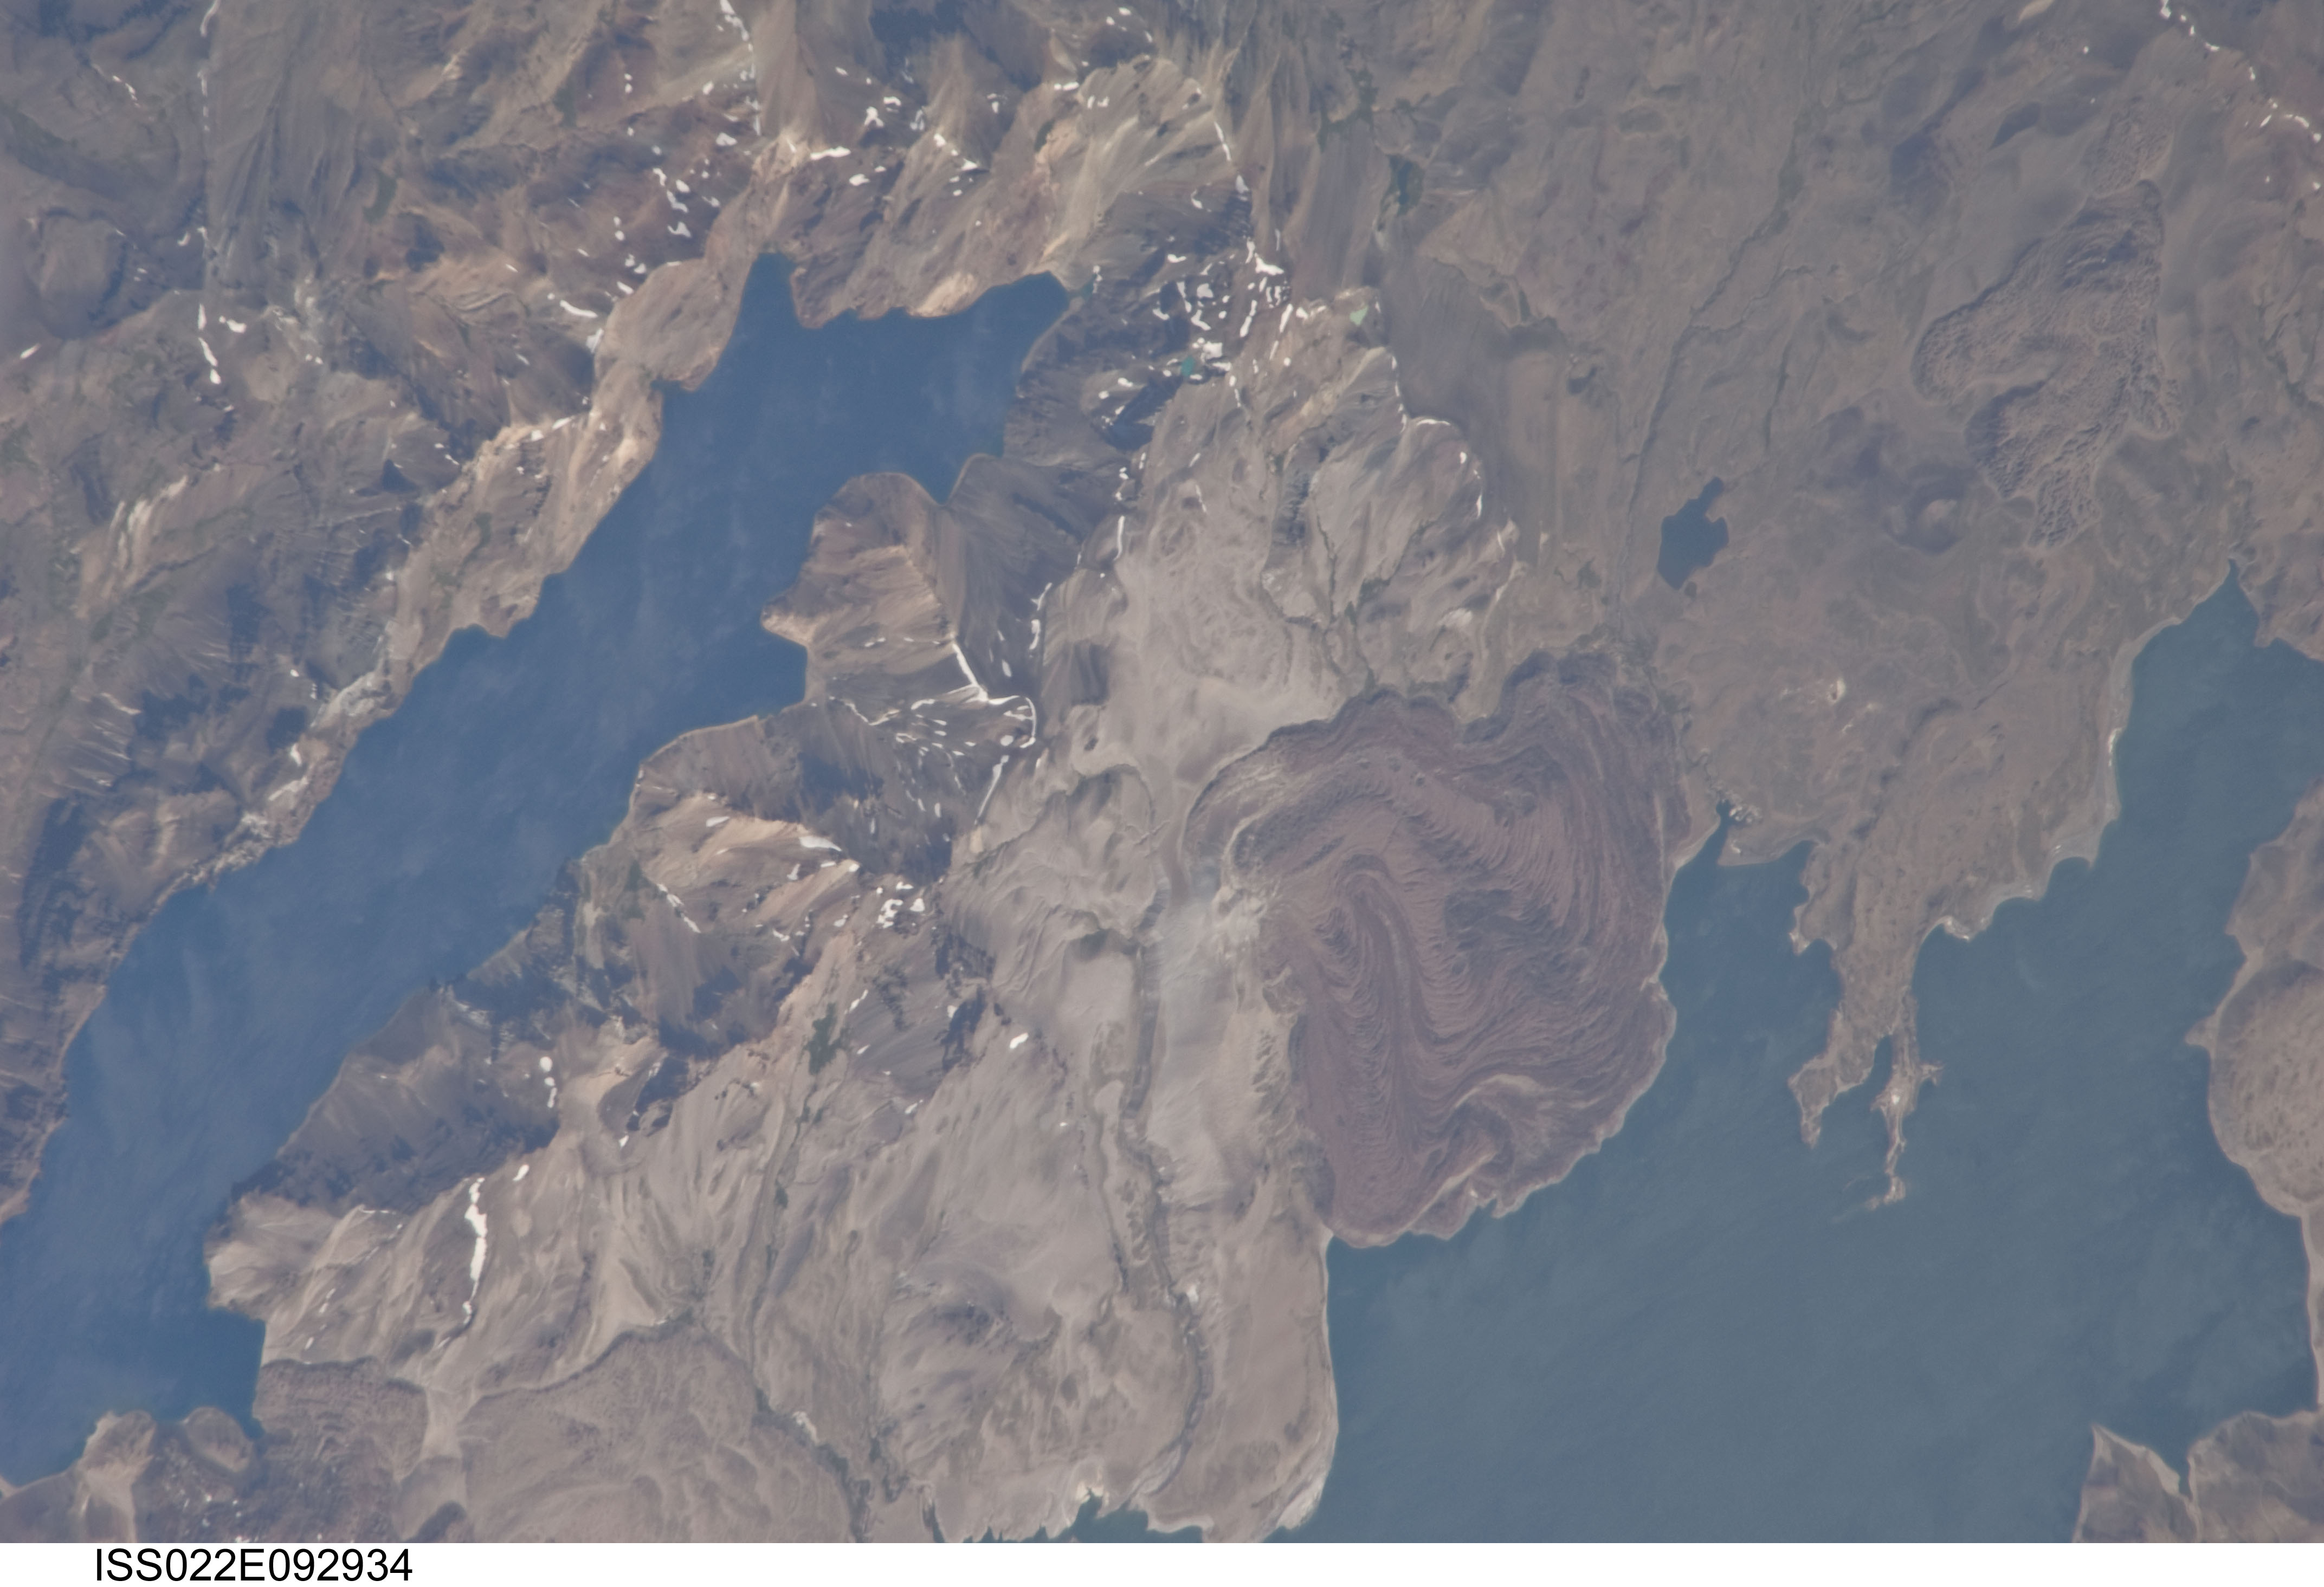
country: CHILE
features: LAKE OF MAULE, LAVA FLOWS, LAKE FEA, ANDES MTS., SNOW
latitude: -36.1
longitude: -70.5
